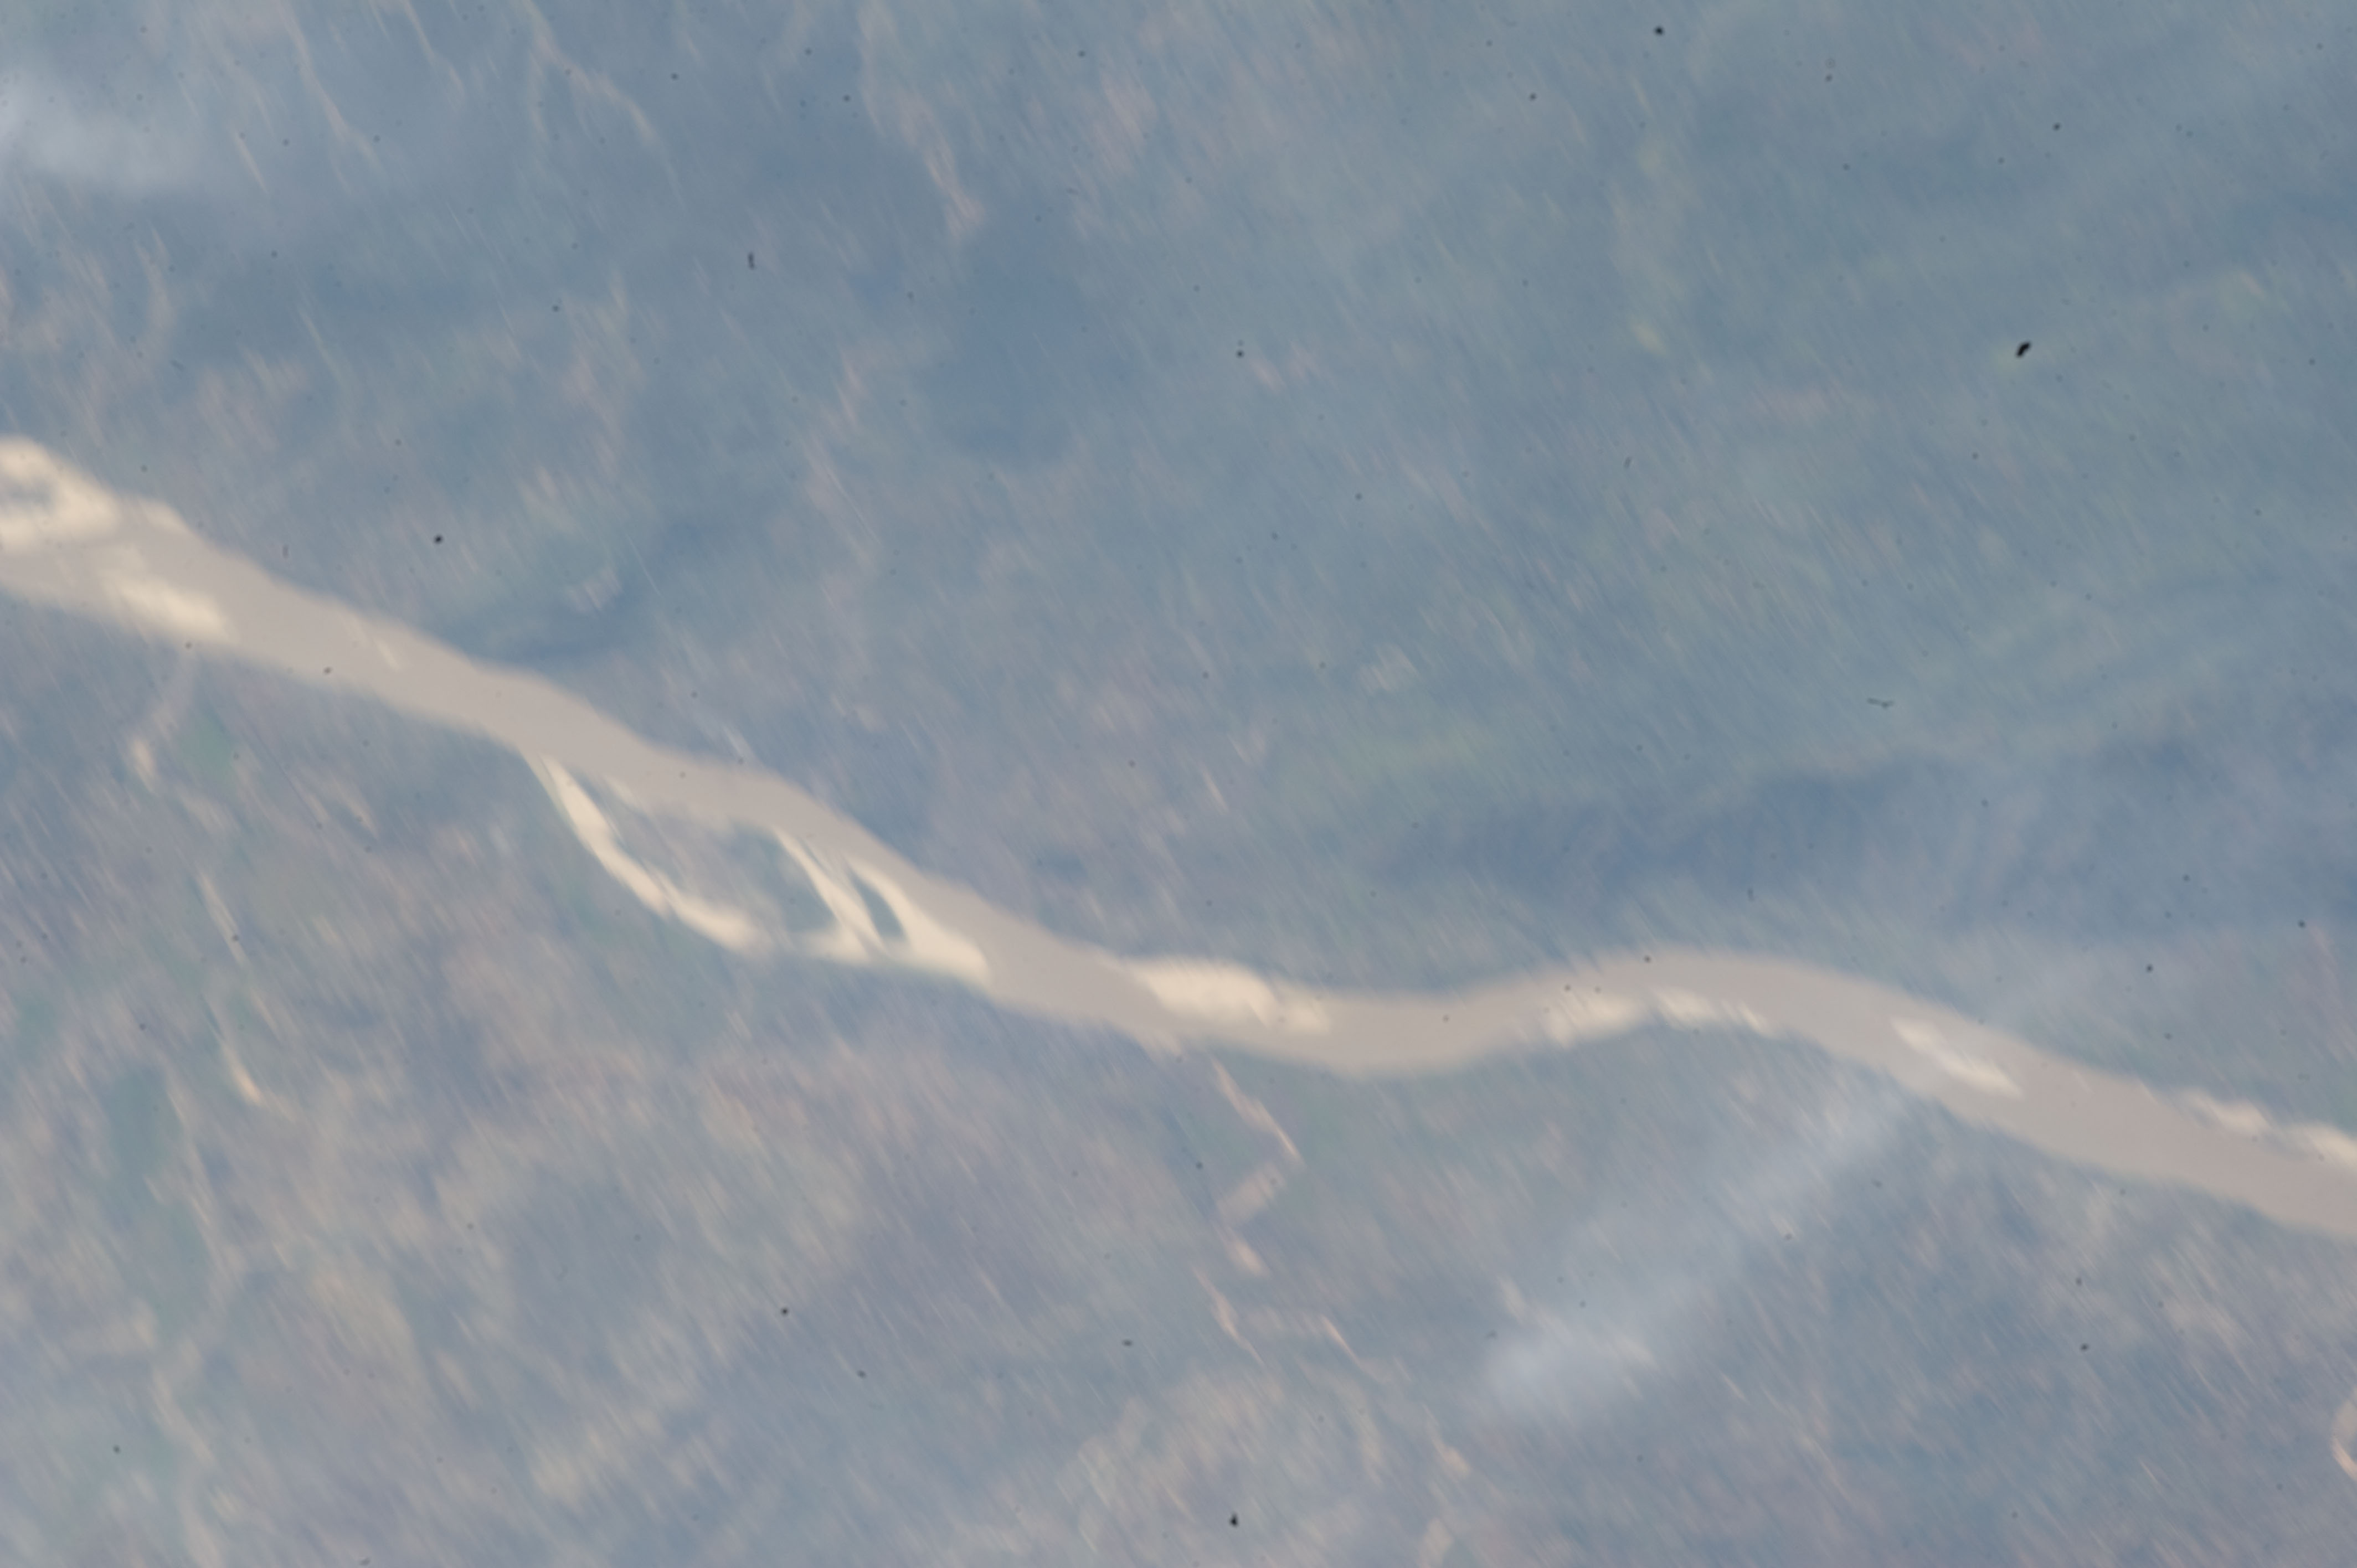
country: MYANMAR (BURMA)
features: IRRAWADY R. FLOODPLAIN, AGR., HAZE
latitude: 19.4
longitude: 95.2
